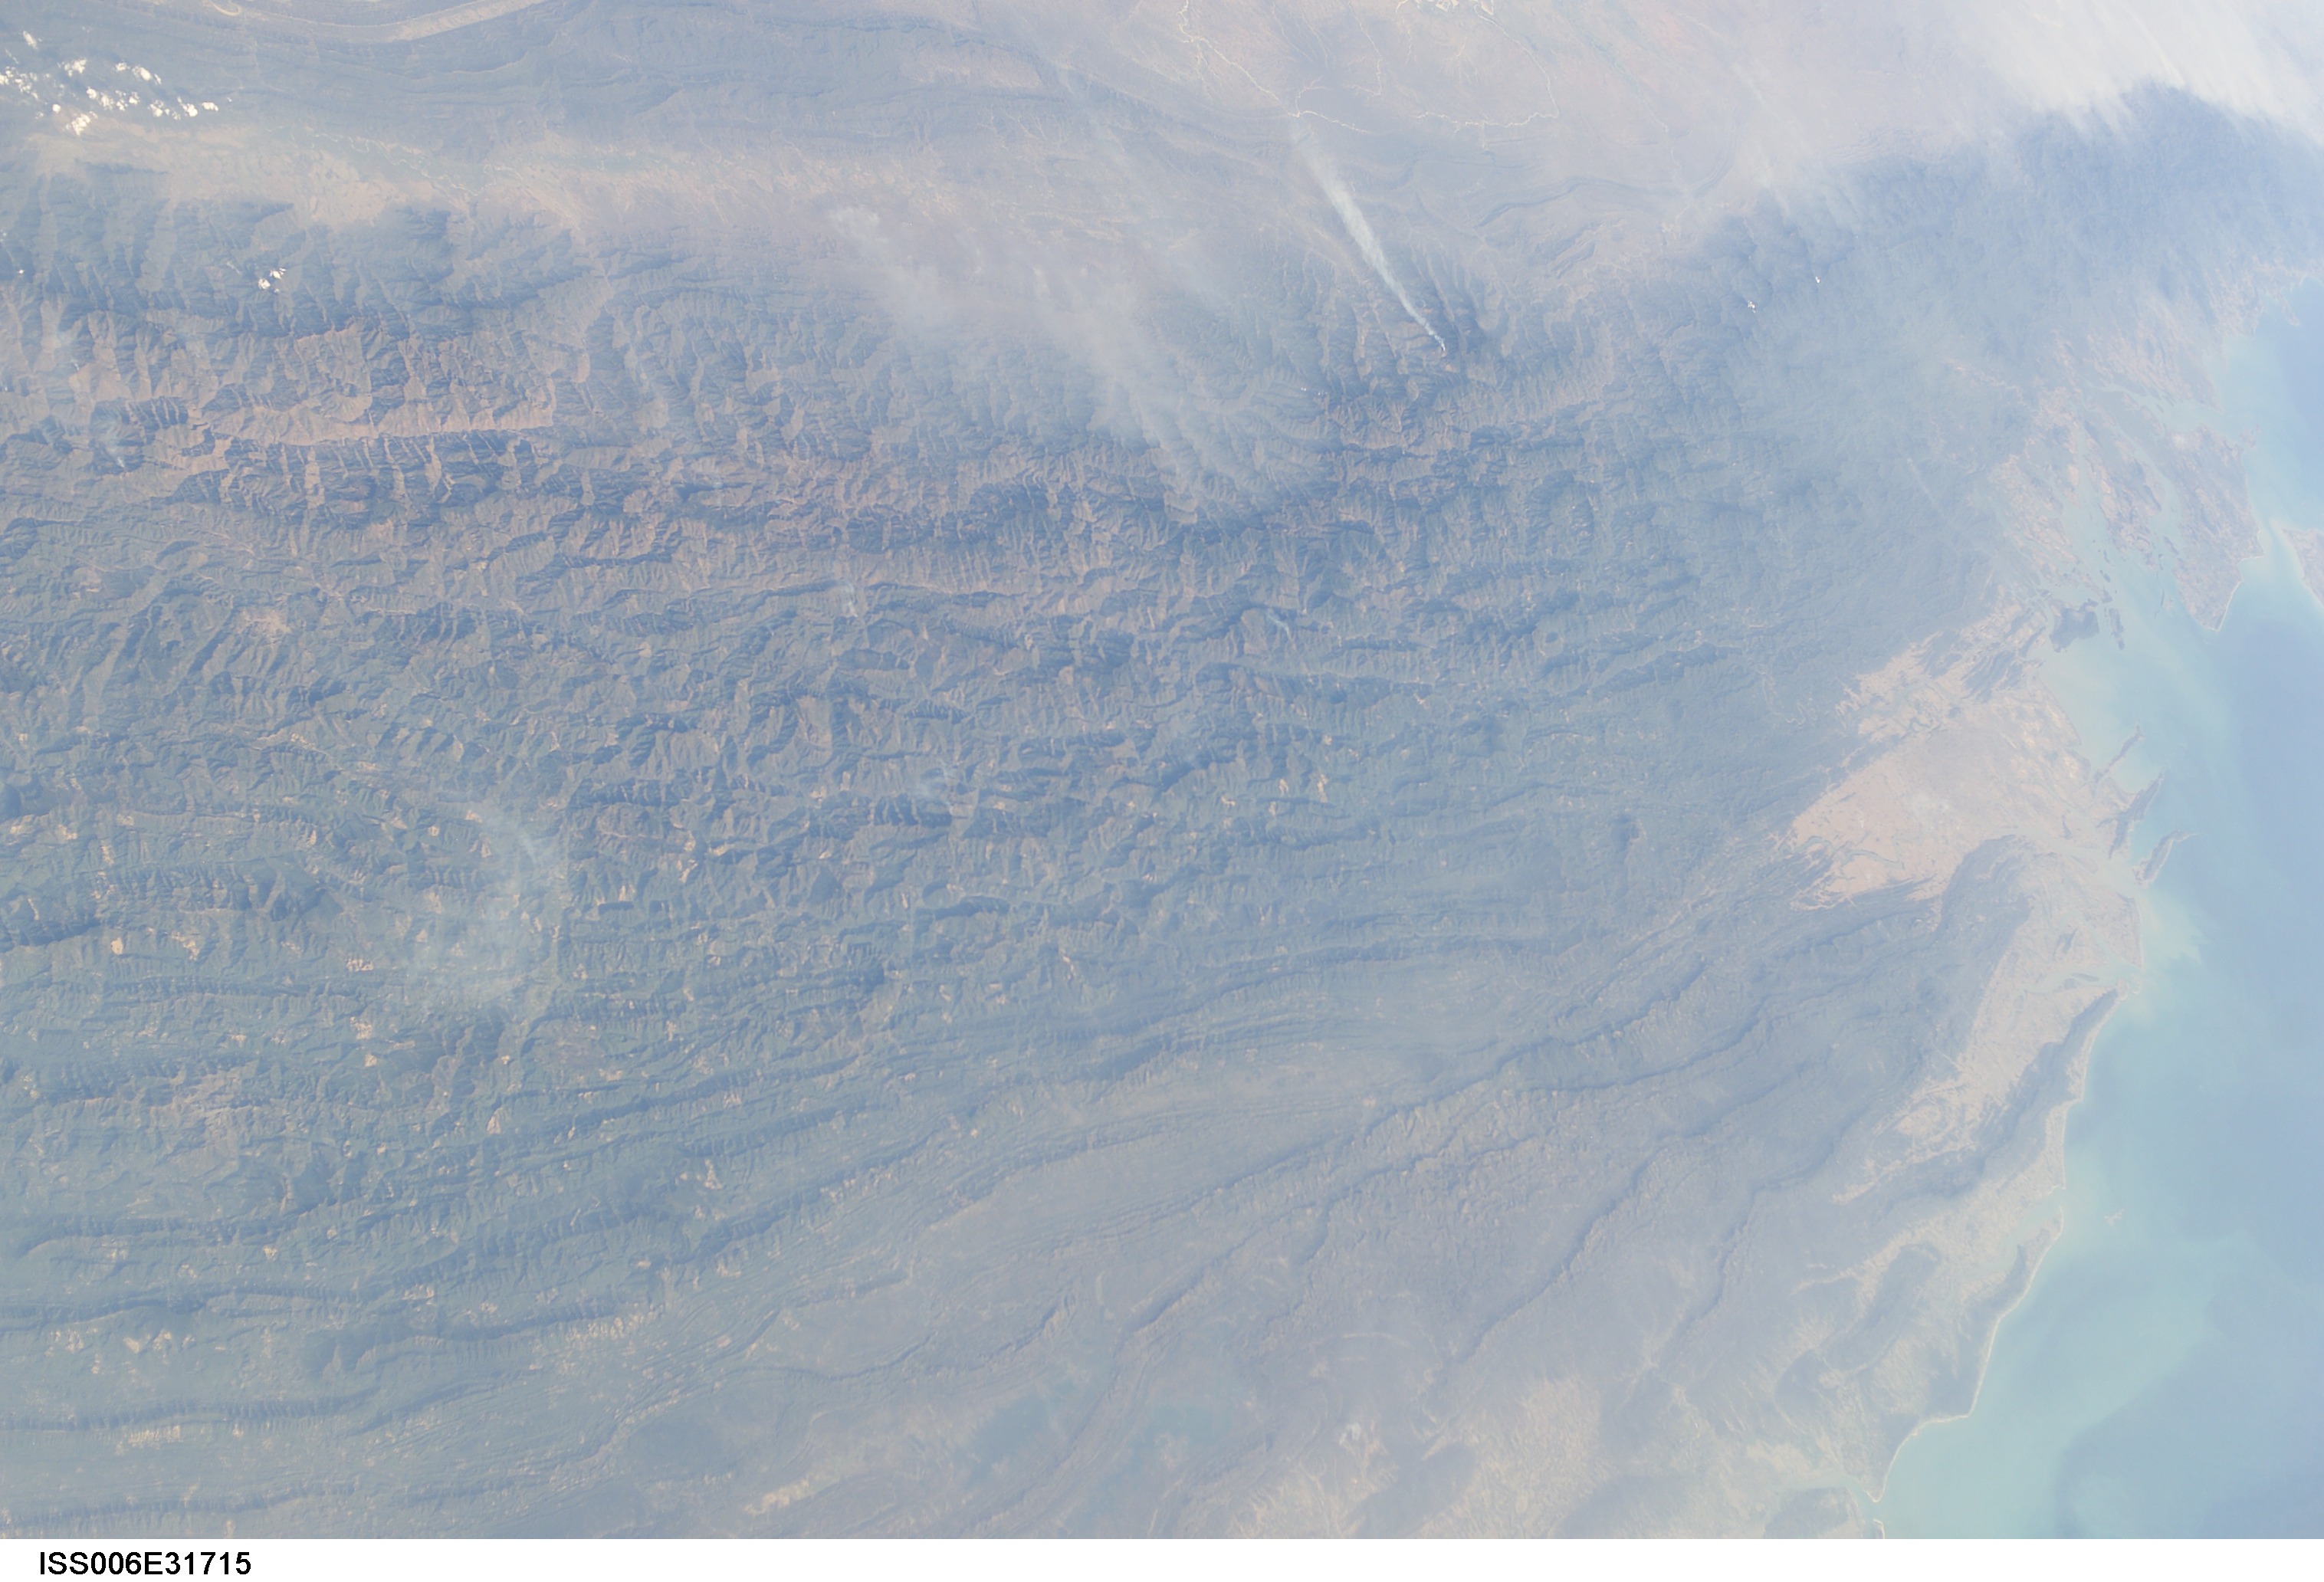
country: MYANMAR (BURMA)
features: BAY OF BENGAL, COMBERMERE BAY
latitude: 21.5
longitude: 93.0
